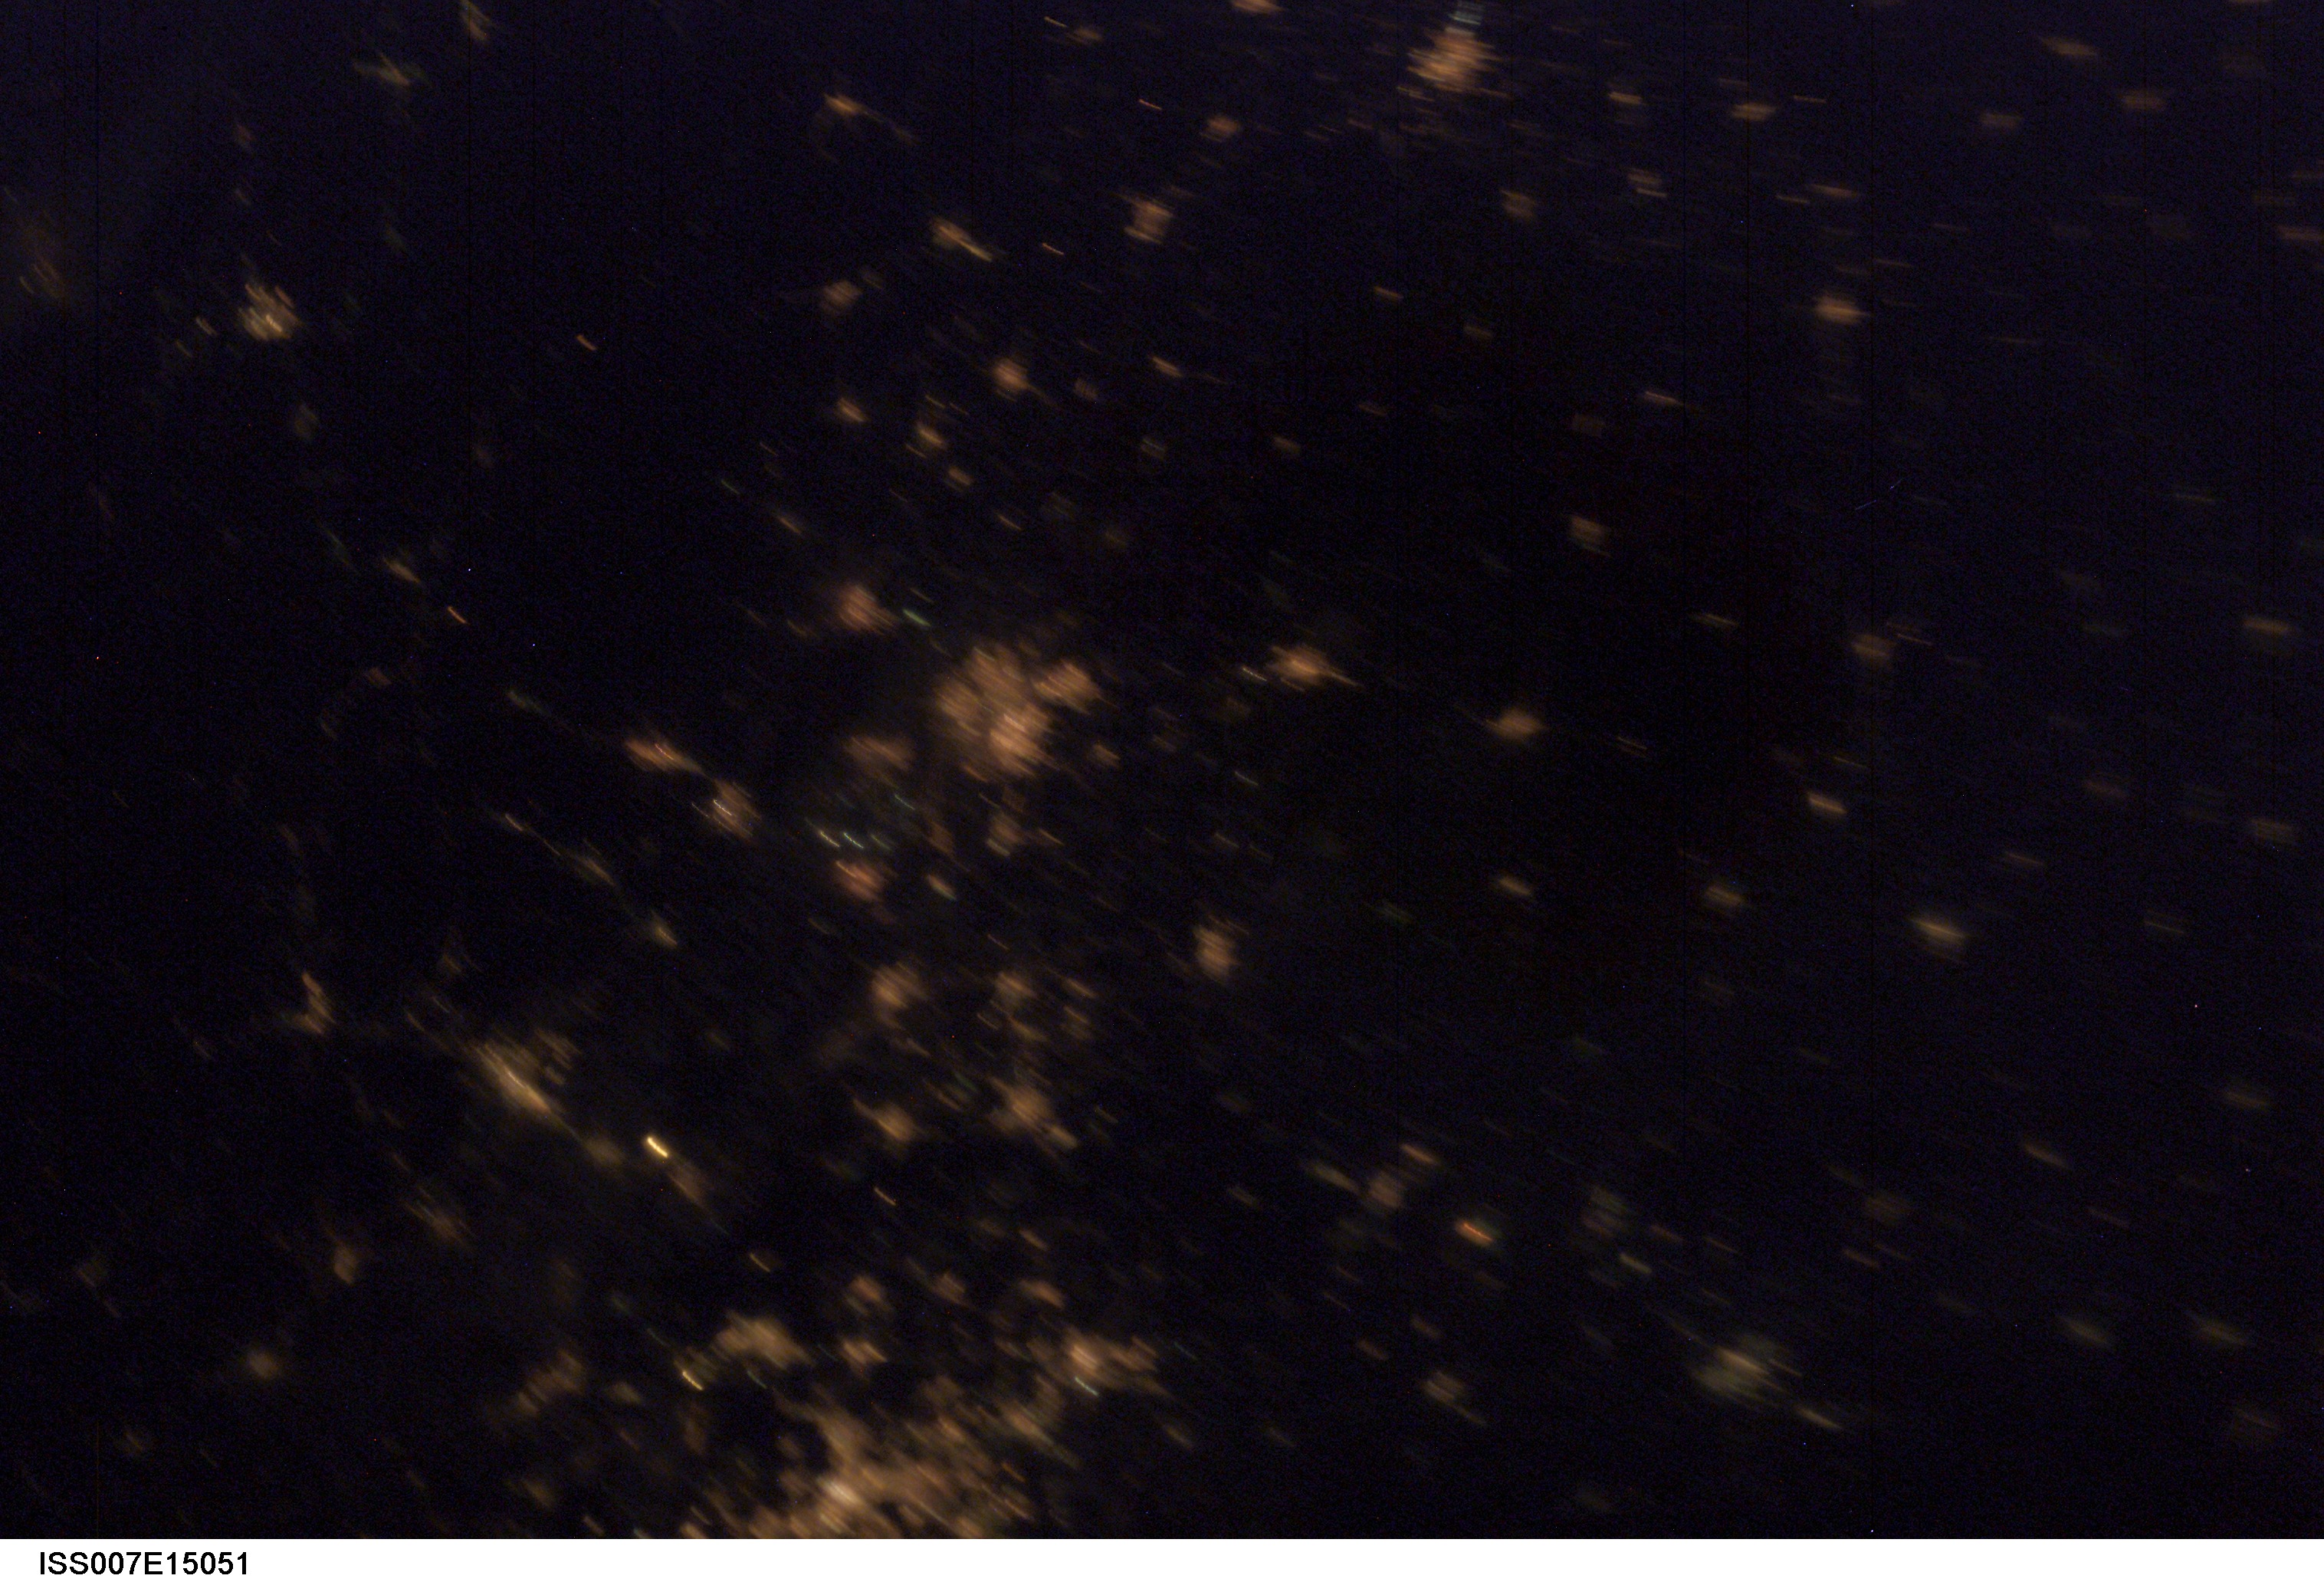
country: EUROPE
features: CITIES AT NIGHT, BLURRED
